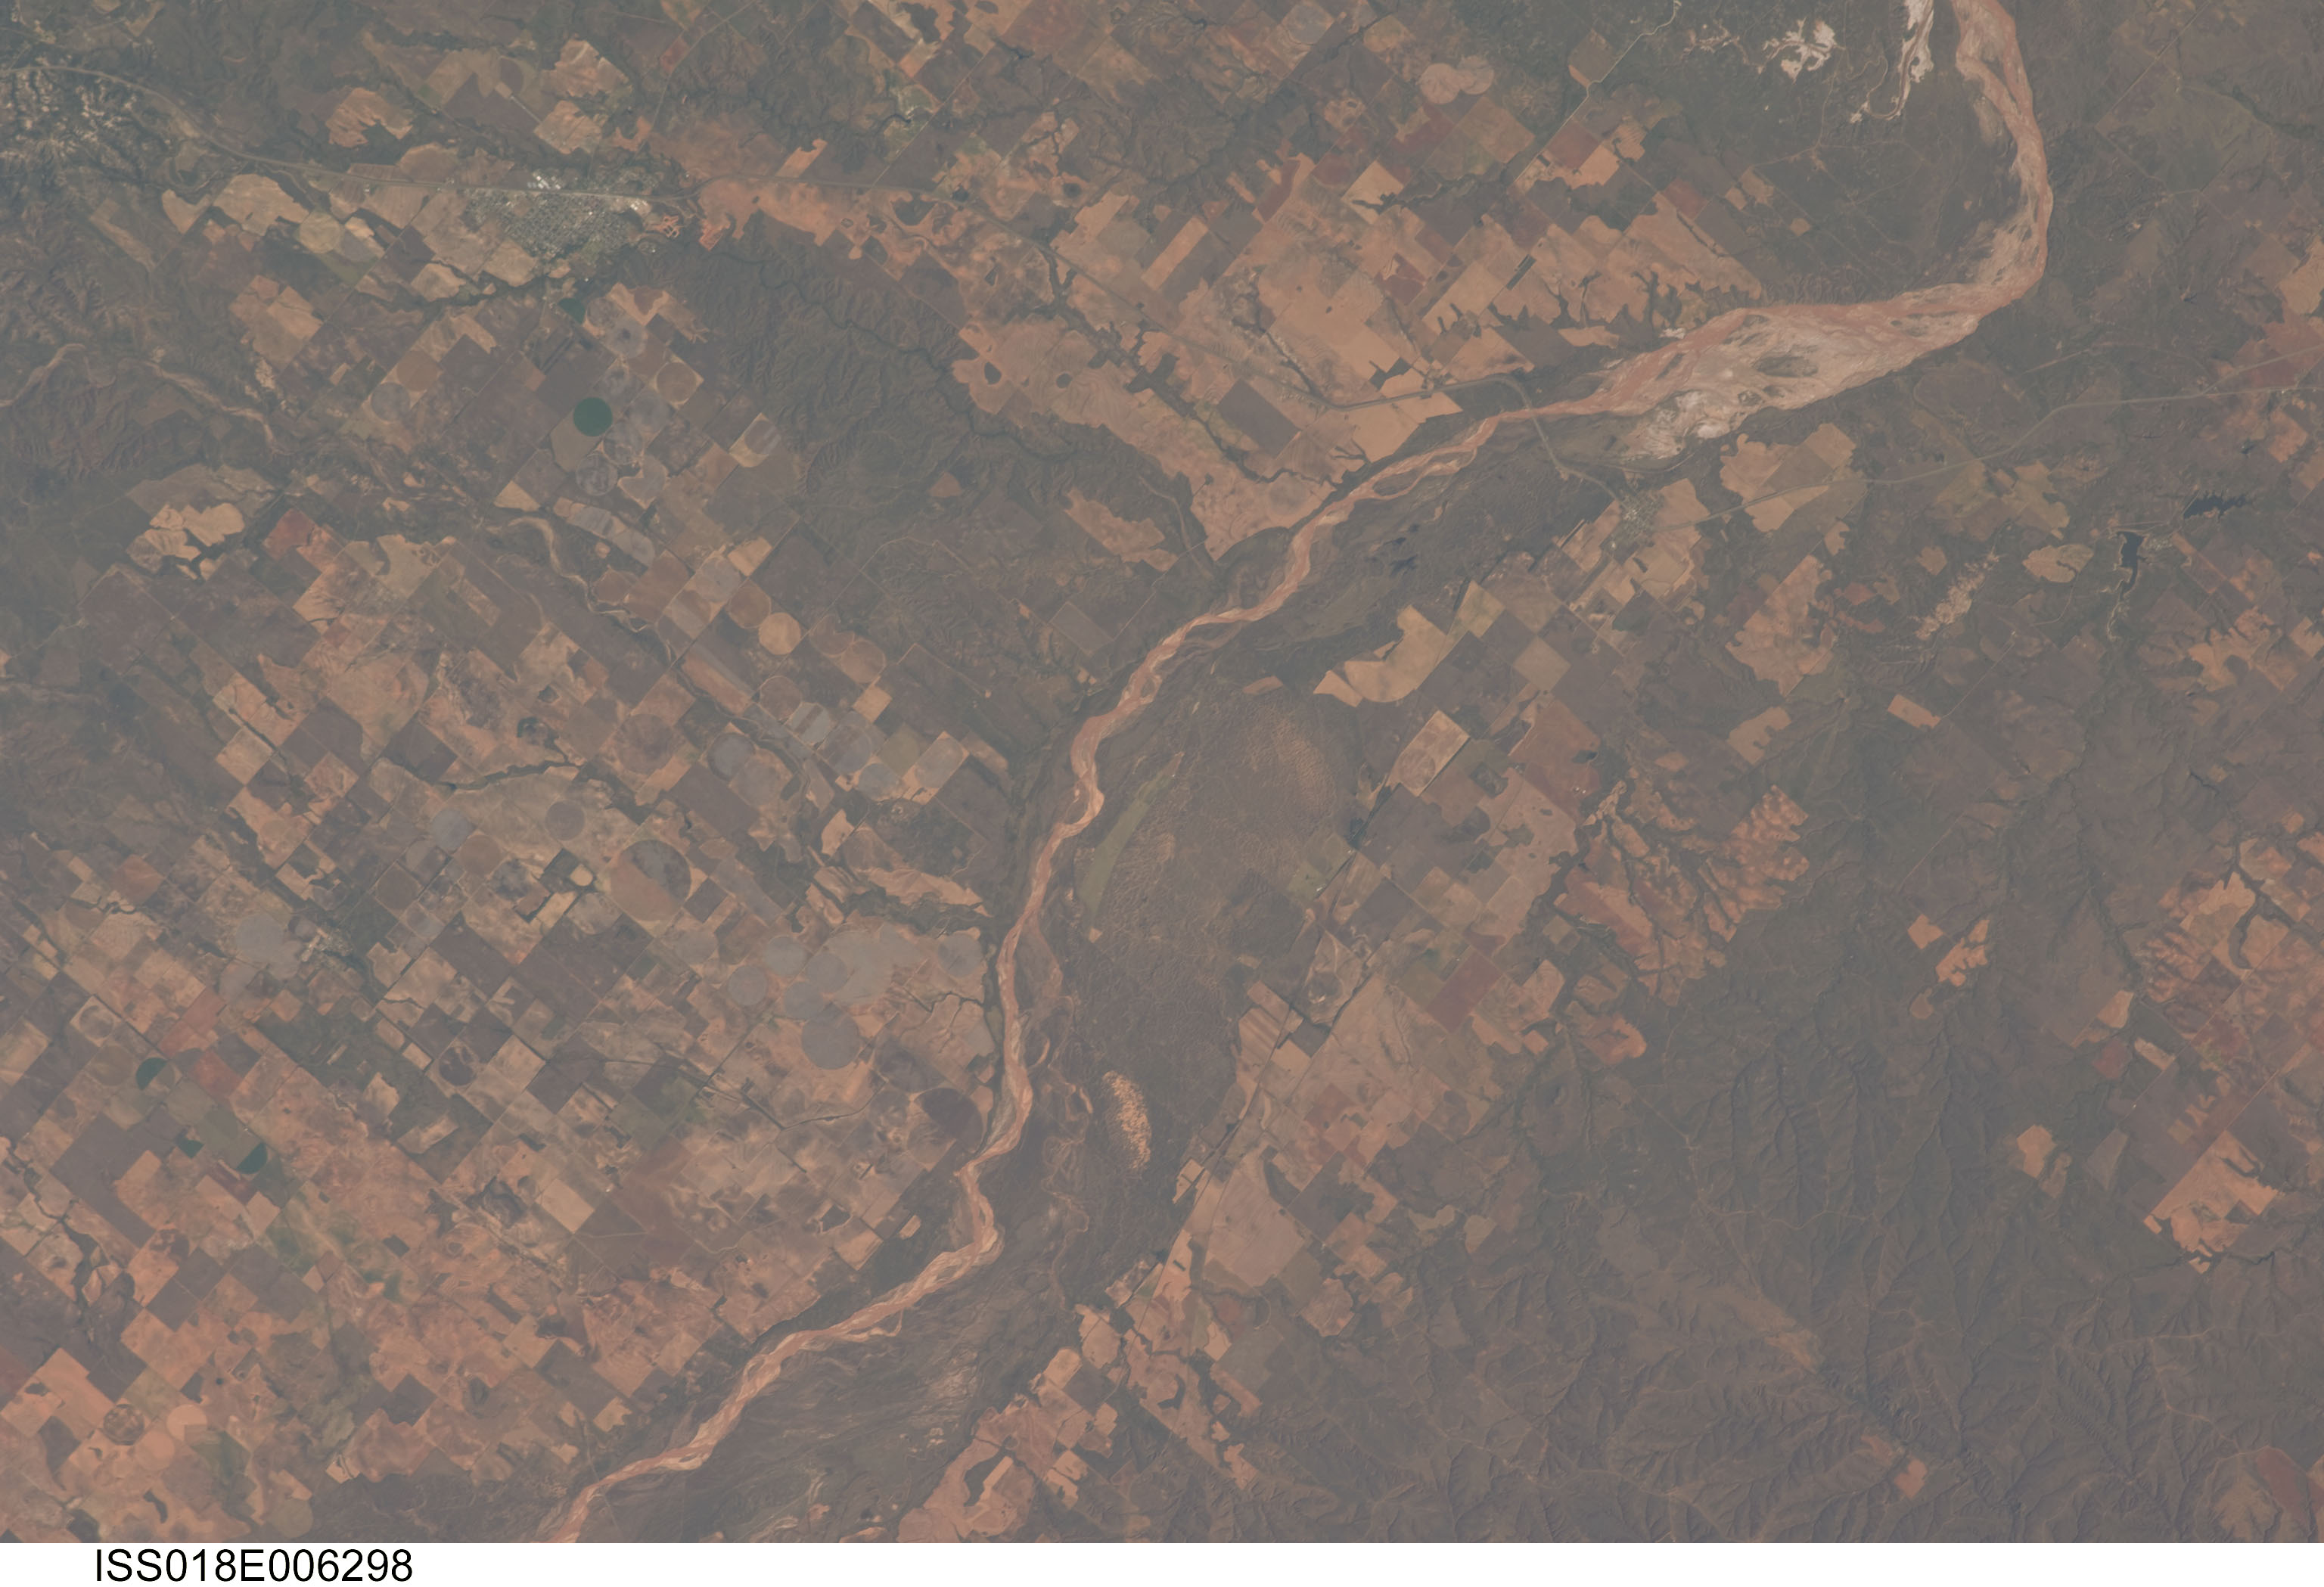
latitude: 34.5
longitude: -100.5
